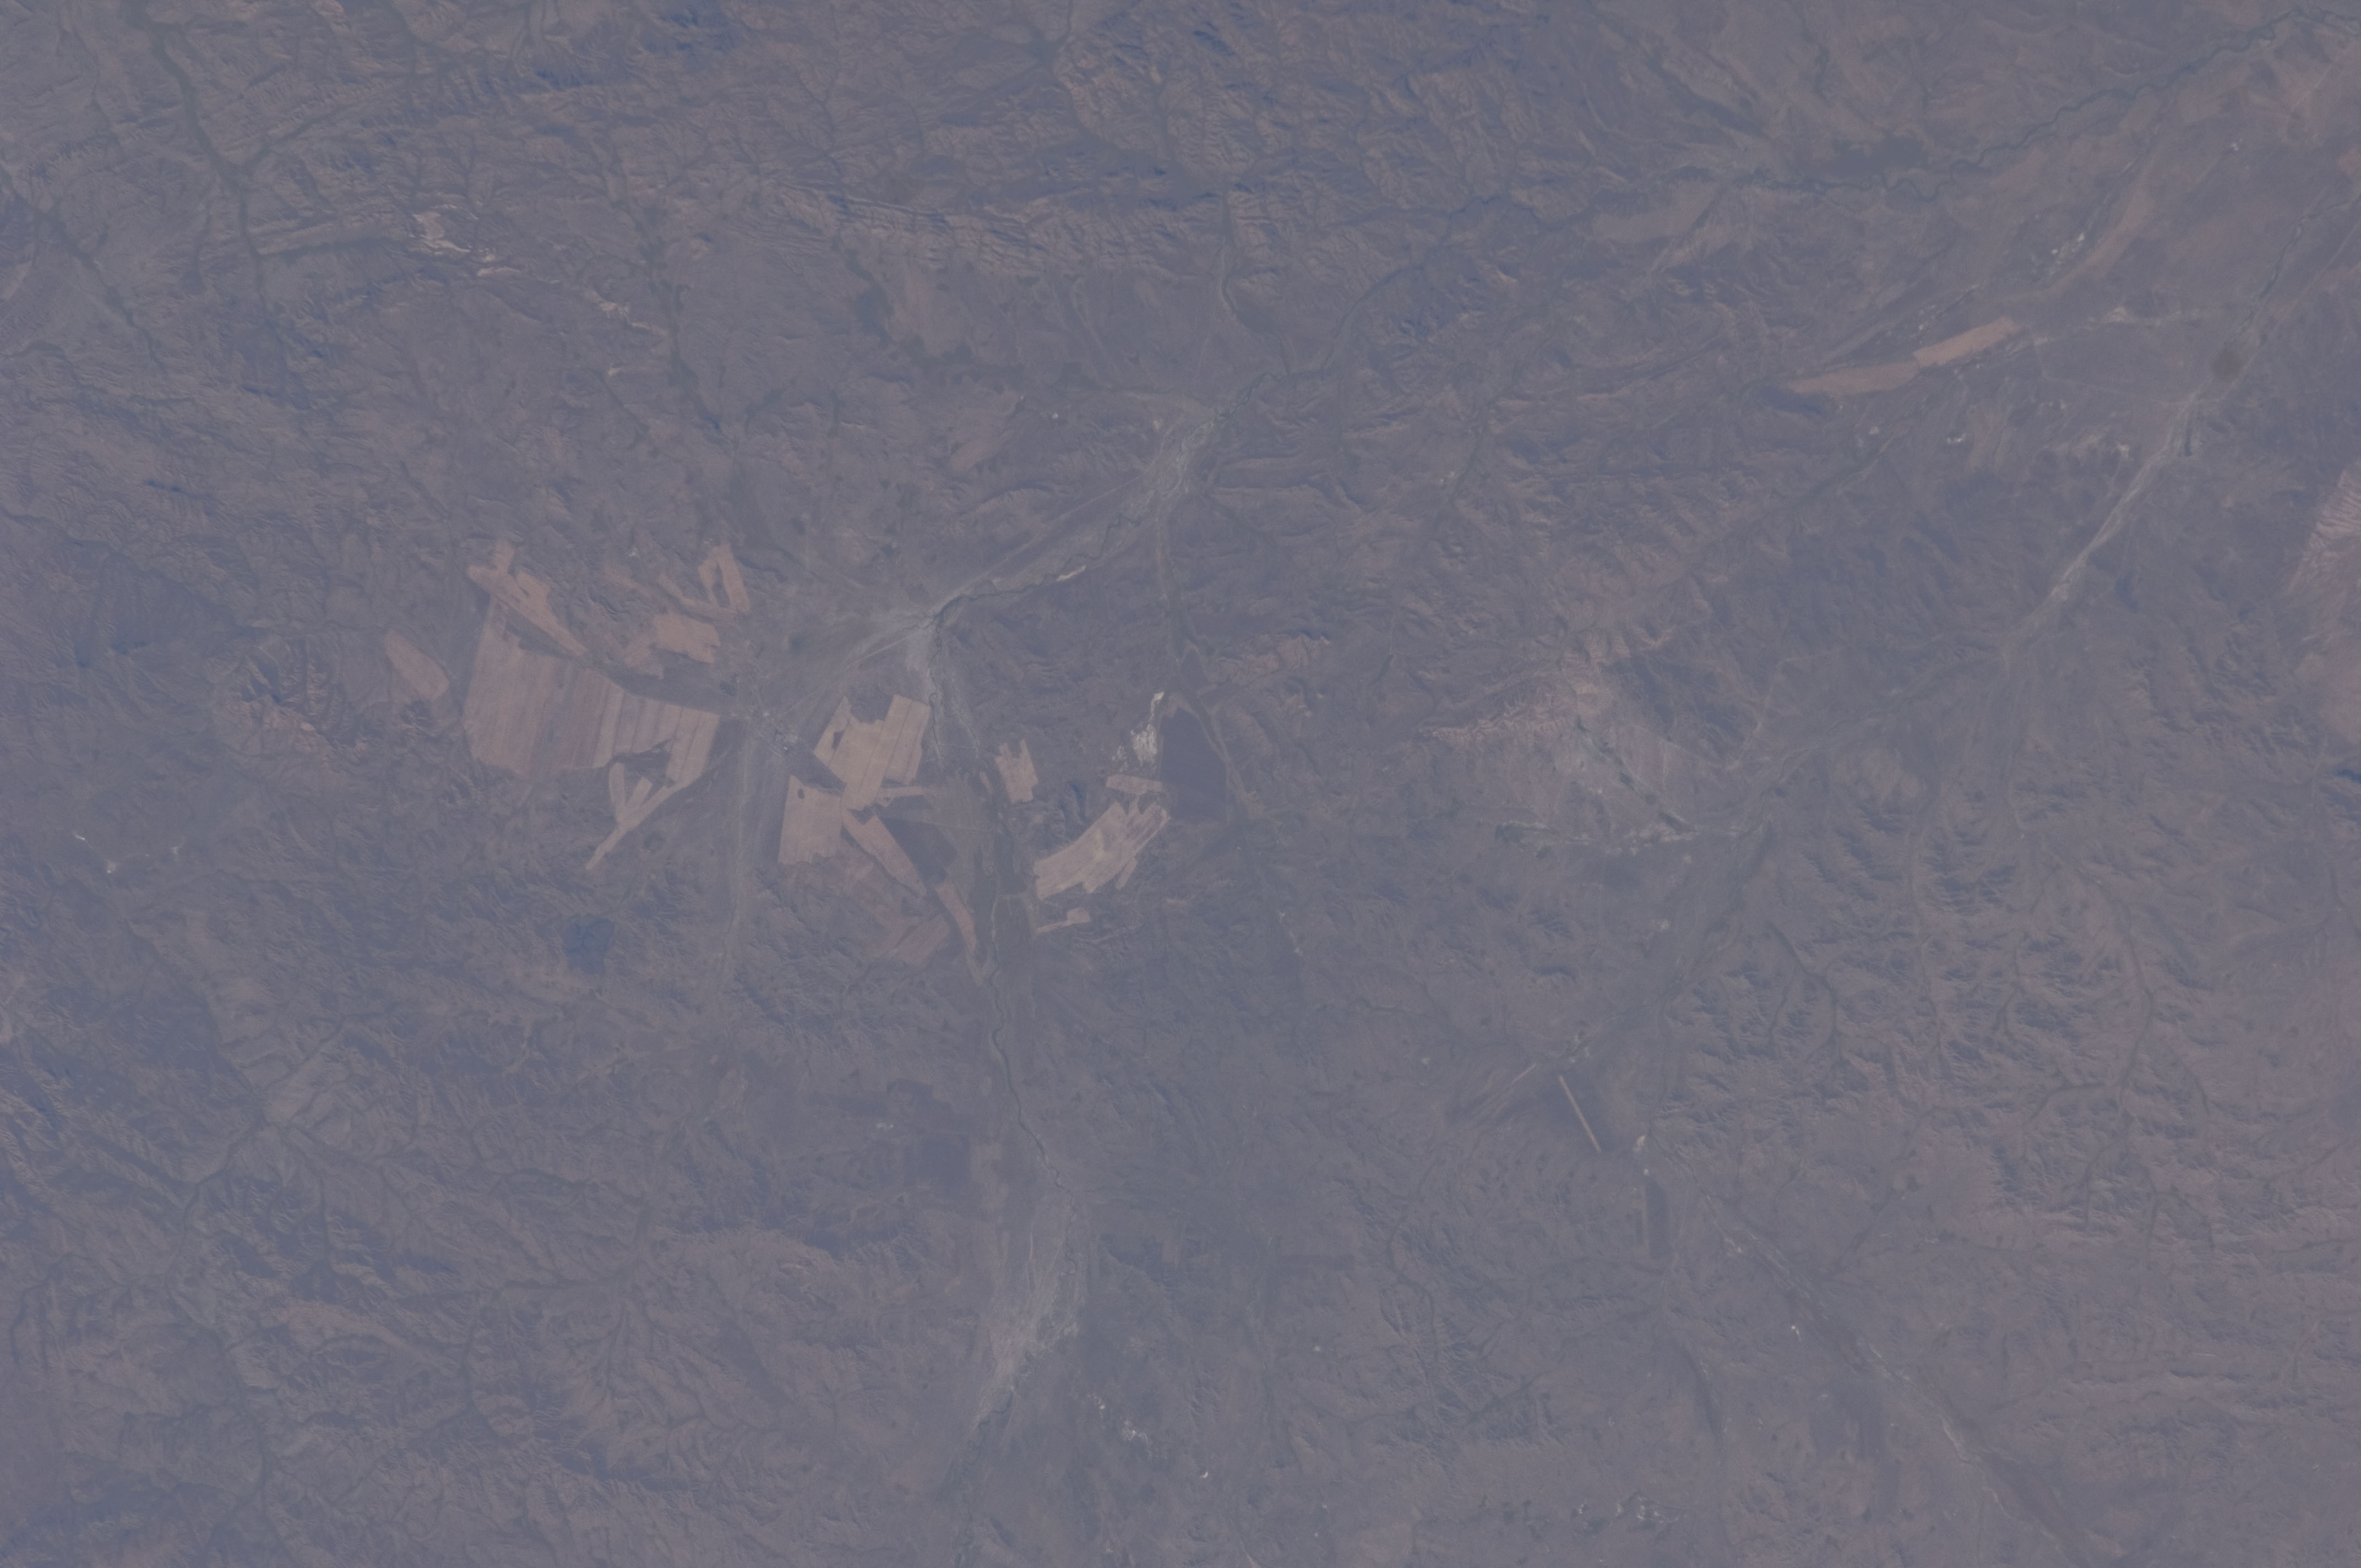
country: KAZAKHSTAN
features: AGR., RIVER, HILL COUNTRY
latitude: 48.8
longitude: 81.5
